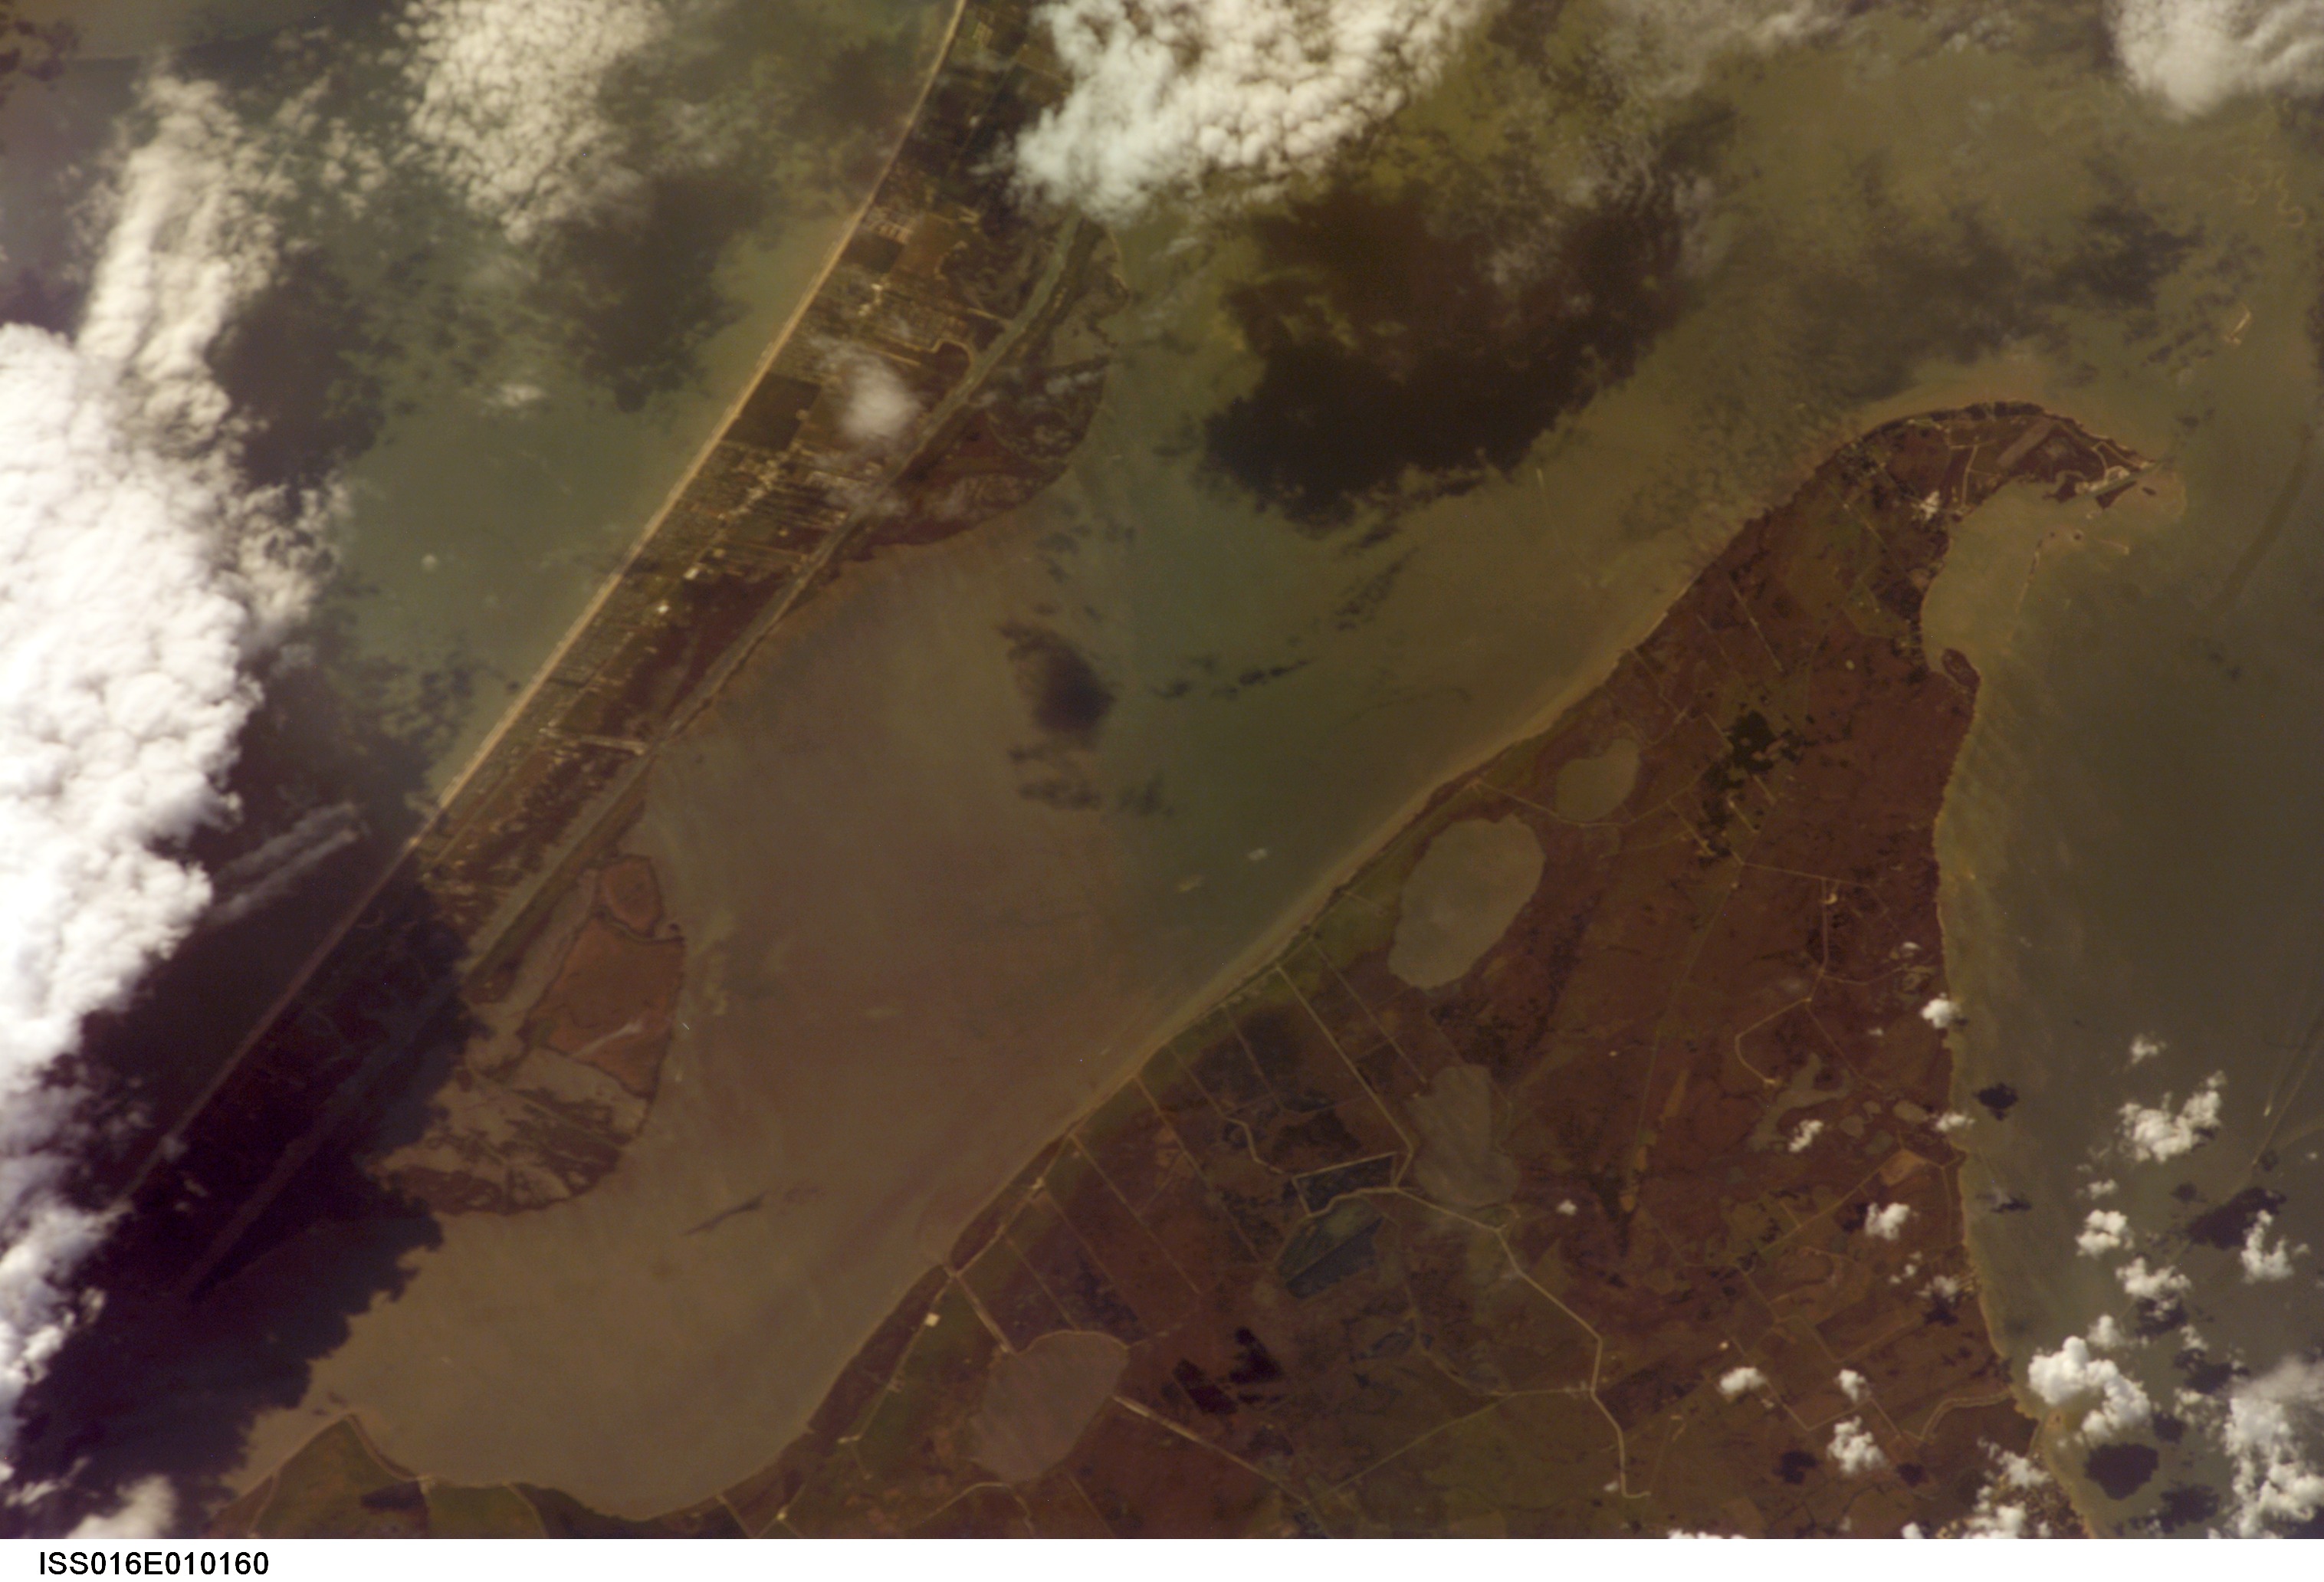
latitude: 29.5
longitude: -94.7
